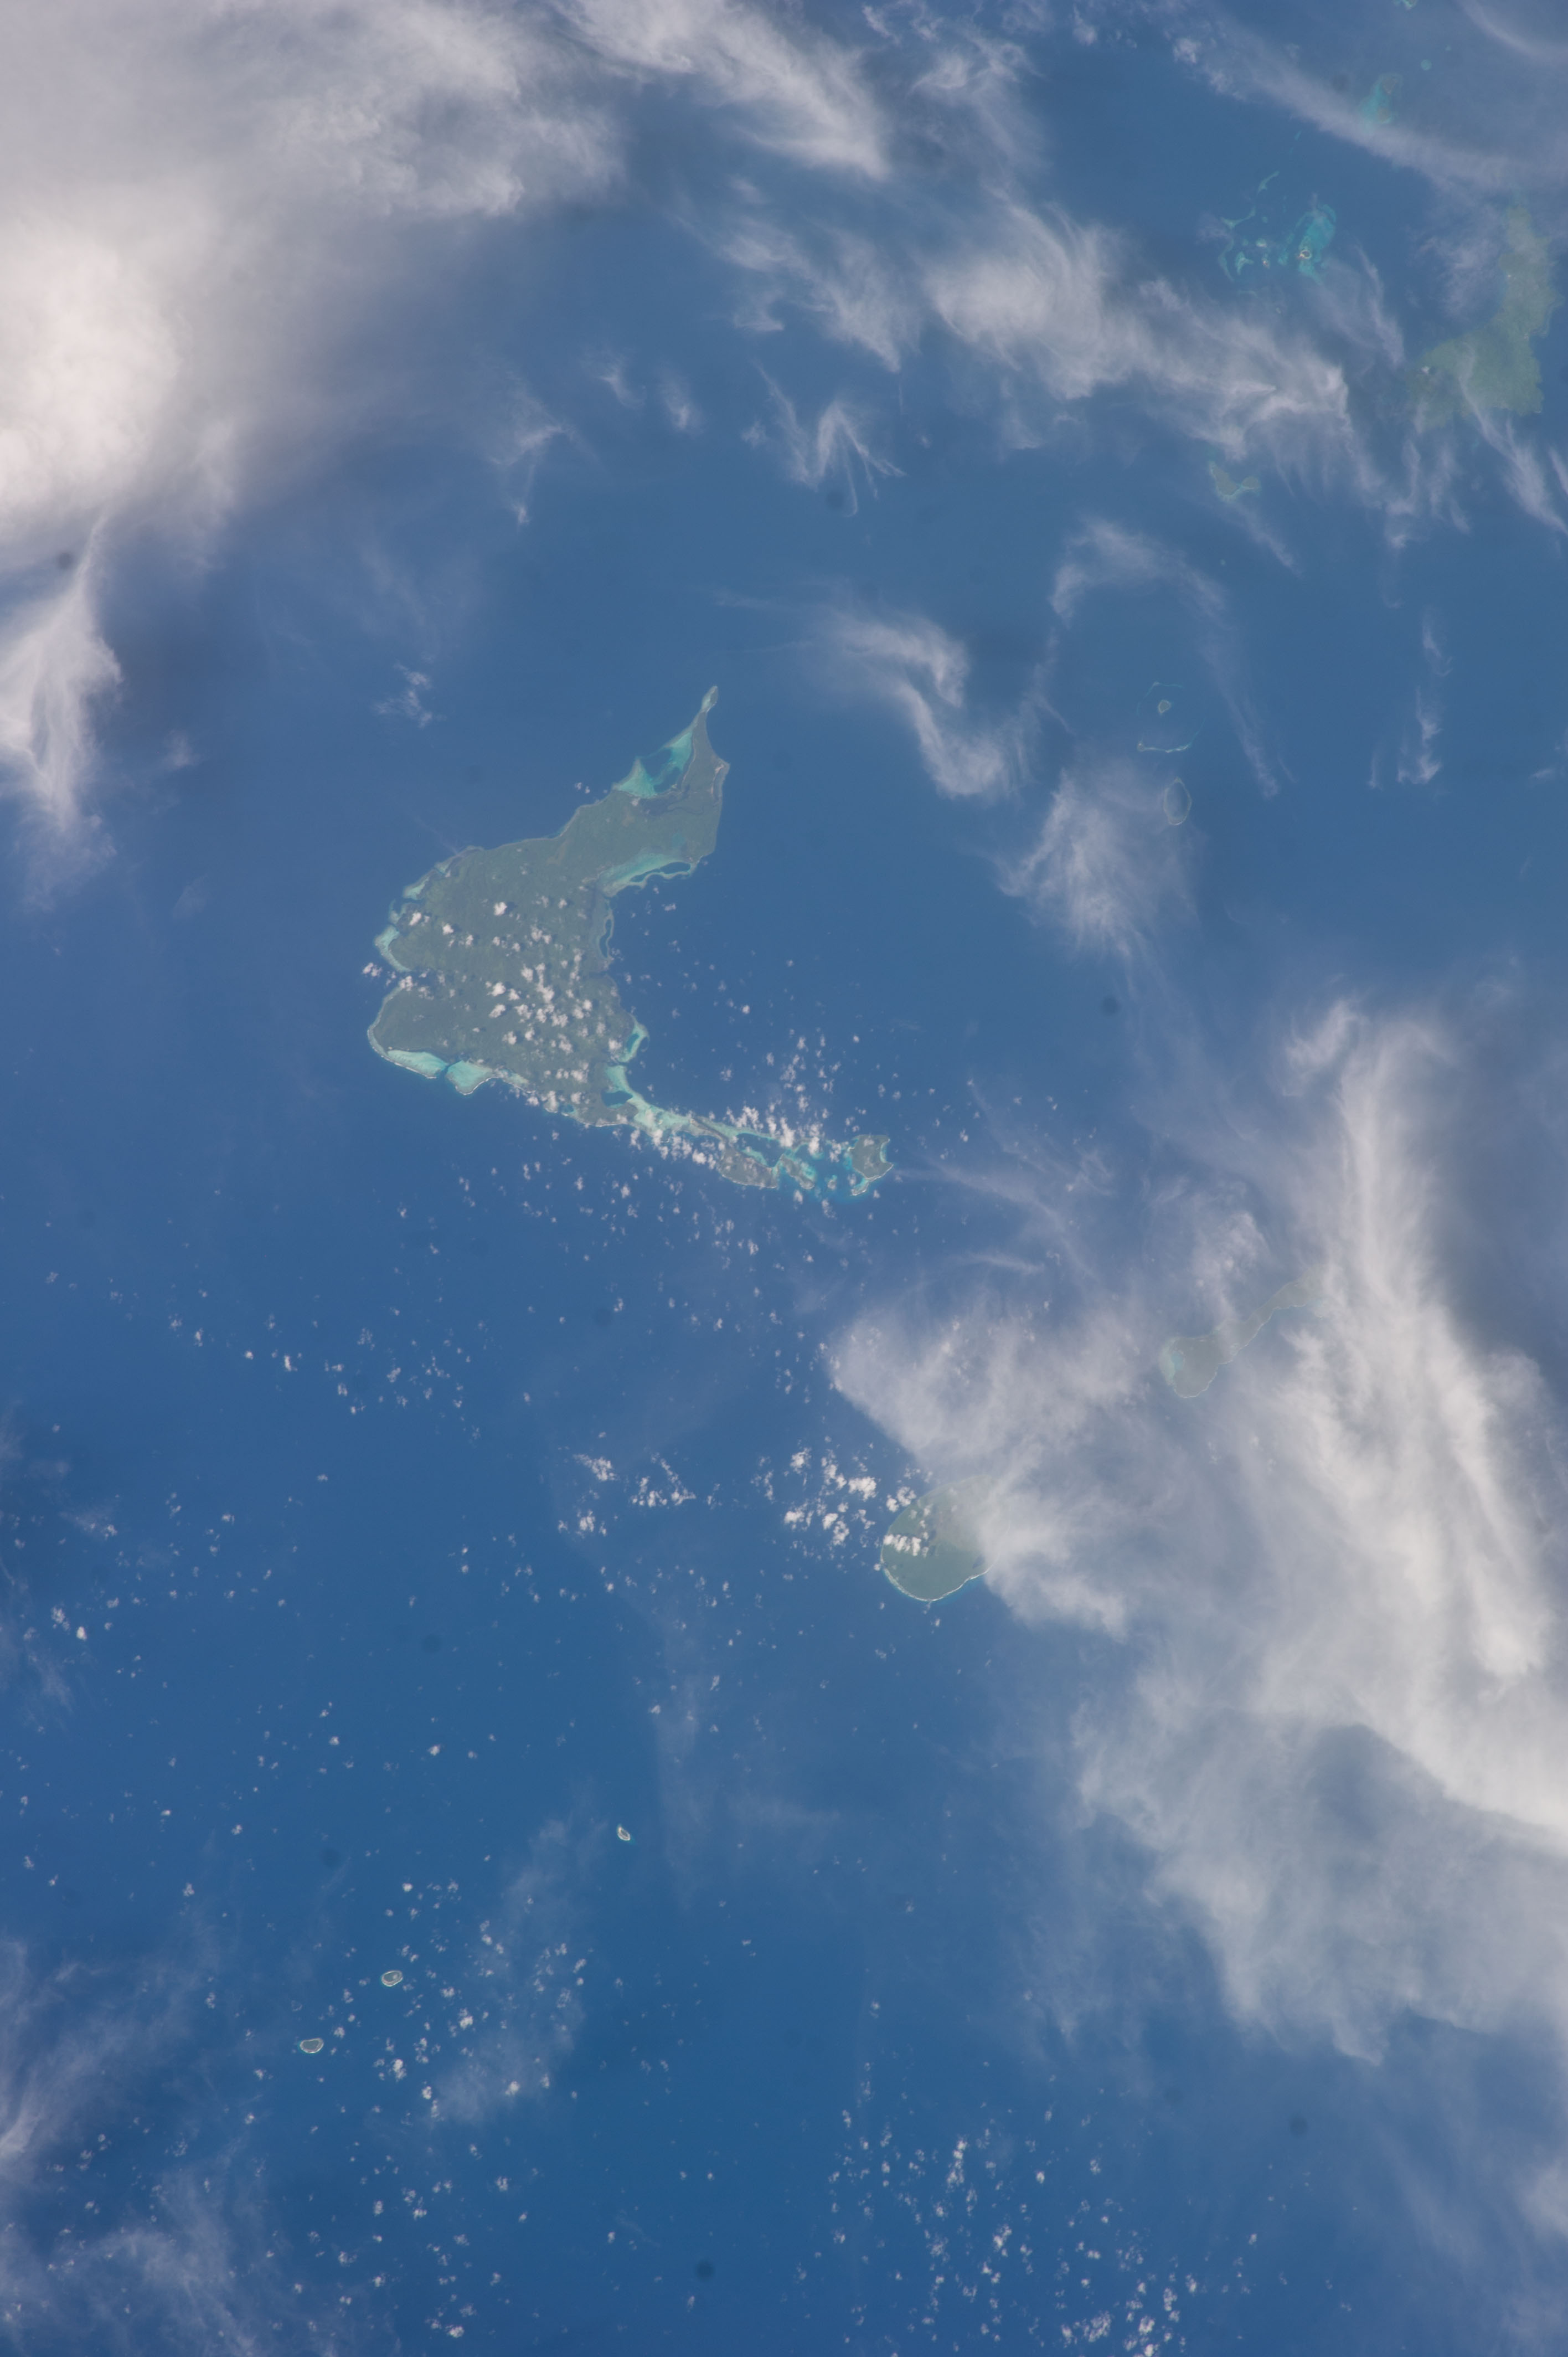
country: PAPUA NEW GUINEA
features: RAMBUTYO ISLAND, COASTLINE, TONG ISLAND
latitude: -2.2
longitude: 147.8
